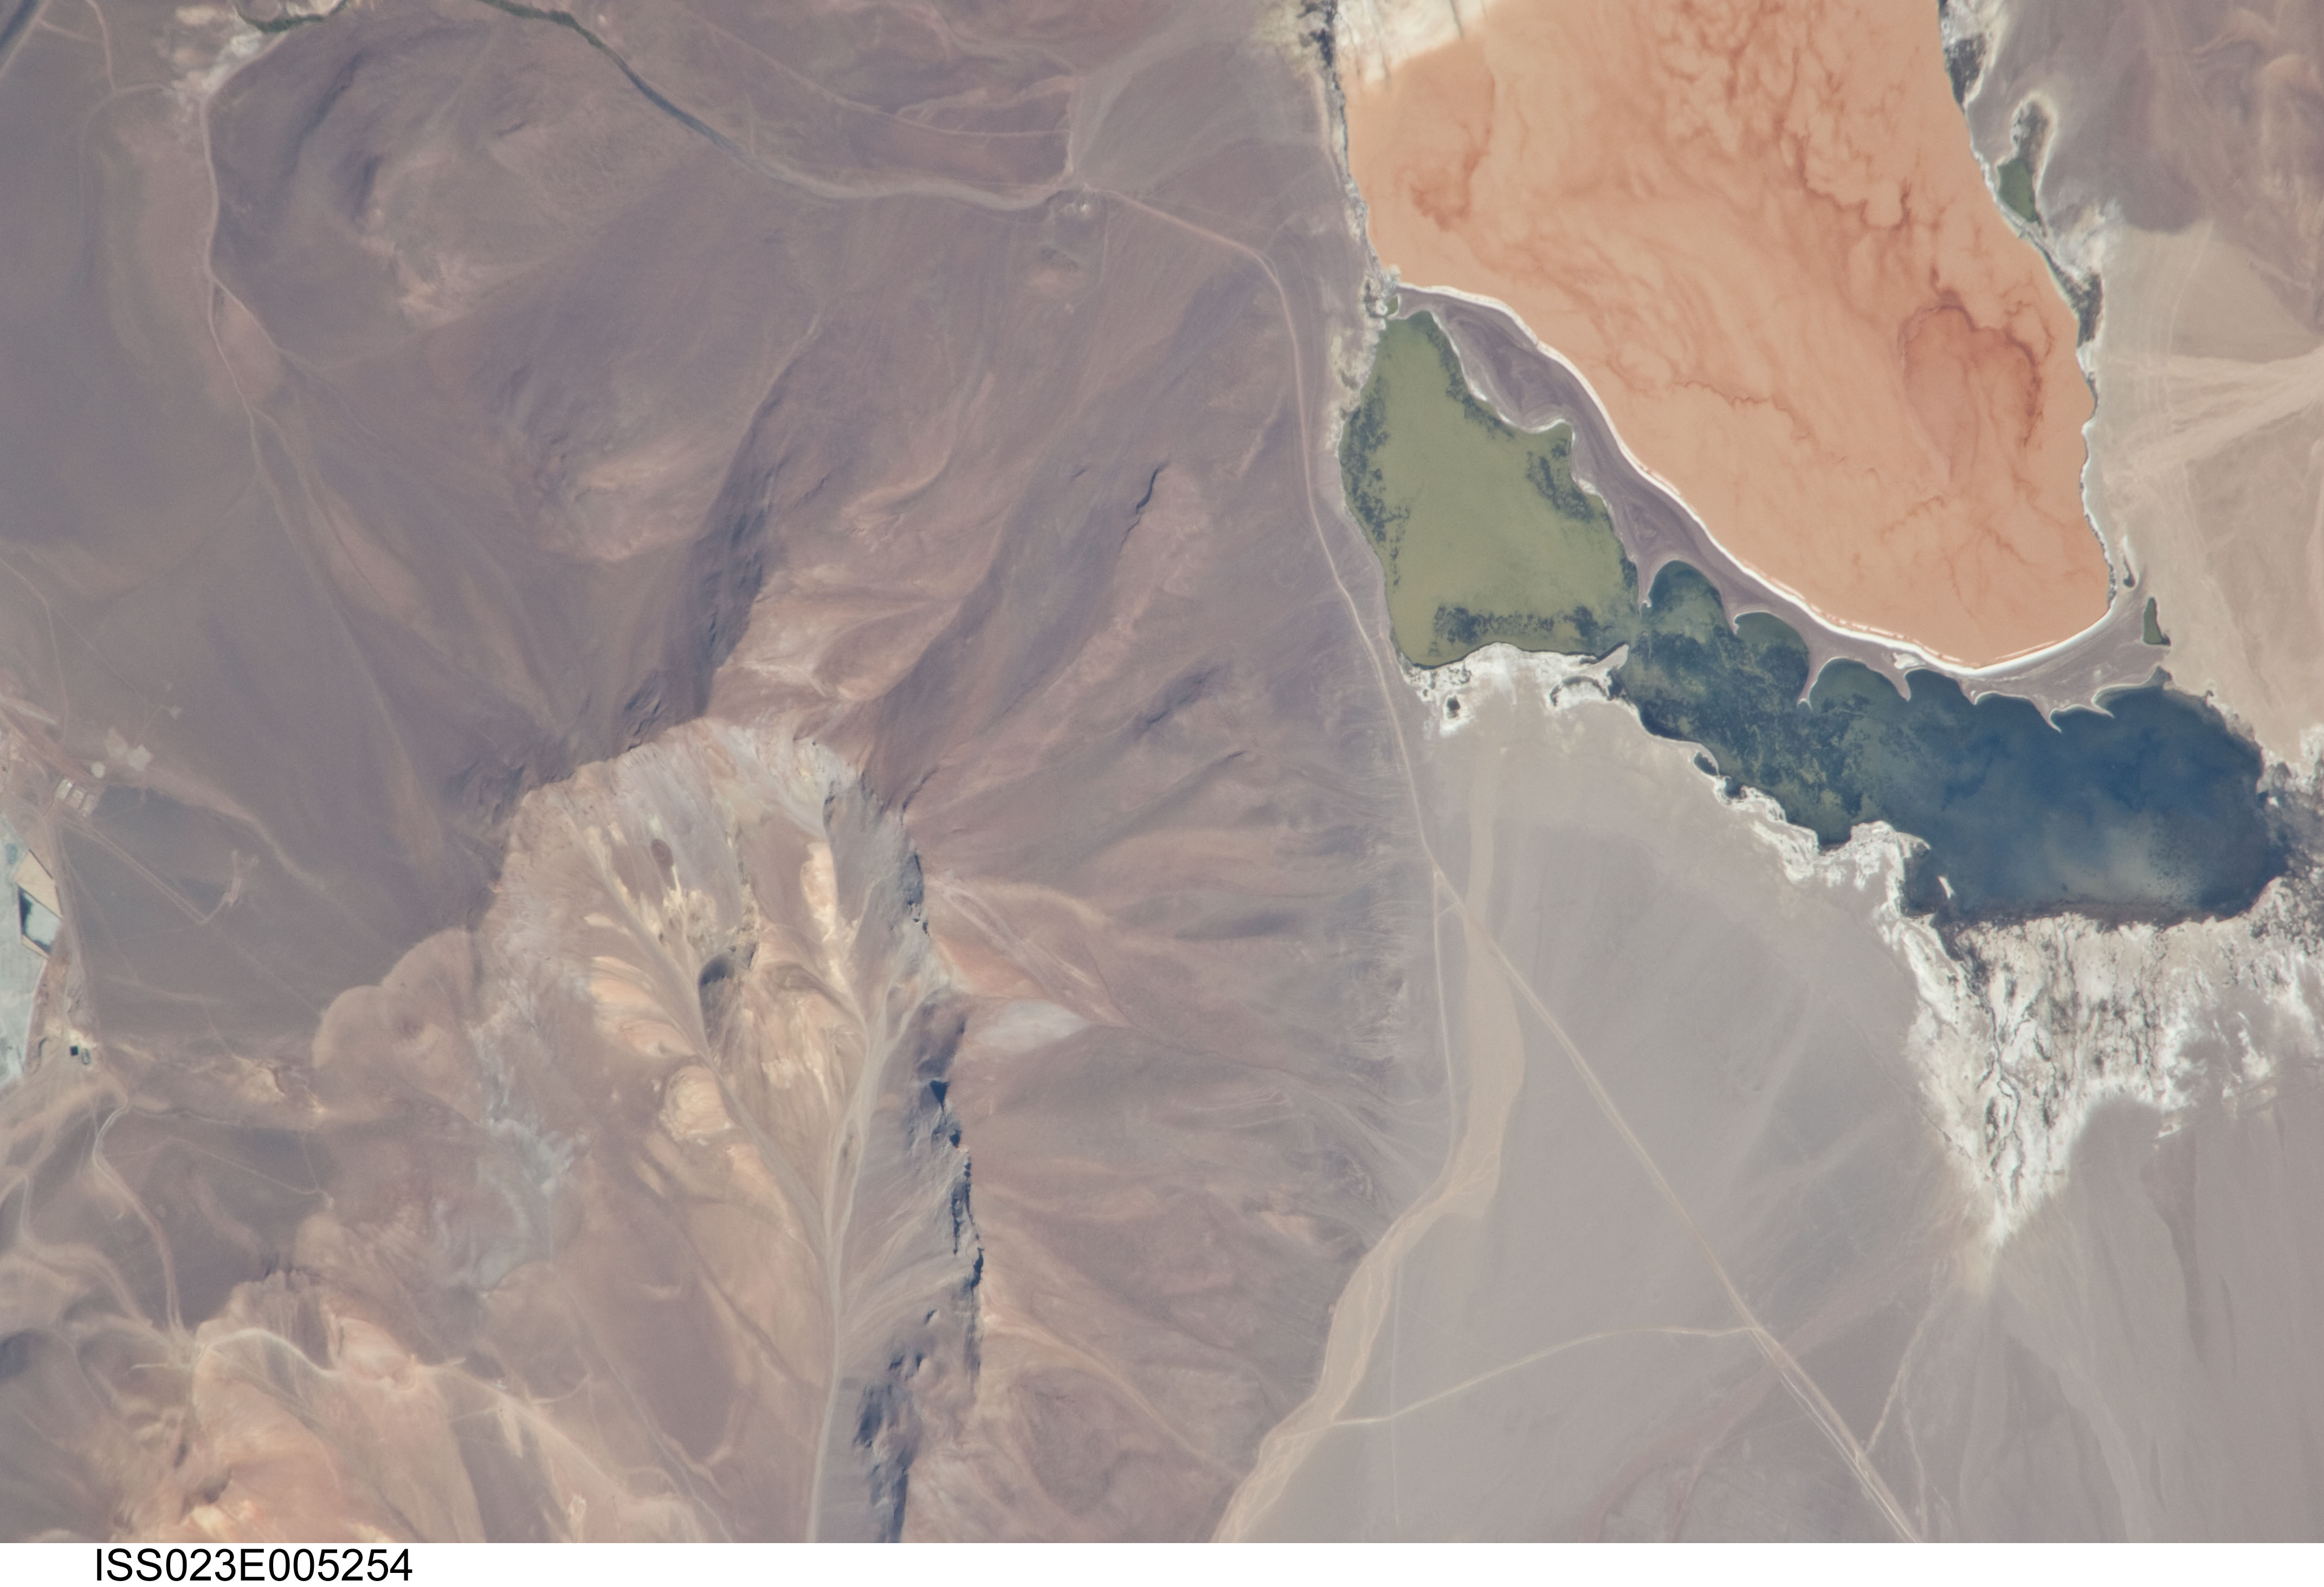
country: CHILE
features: LAKE OF NEGRO FRANCISO, SEIMENT, DRAINAGE, ROADS, MTS.
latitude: -27.5
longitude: -69.2
